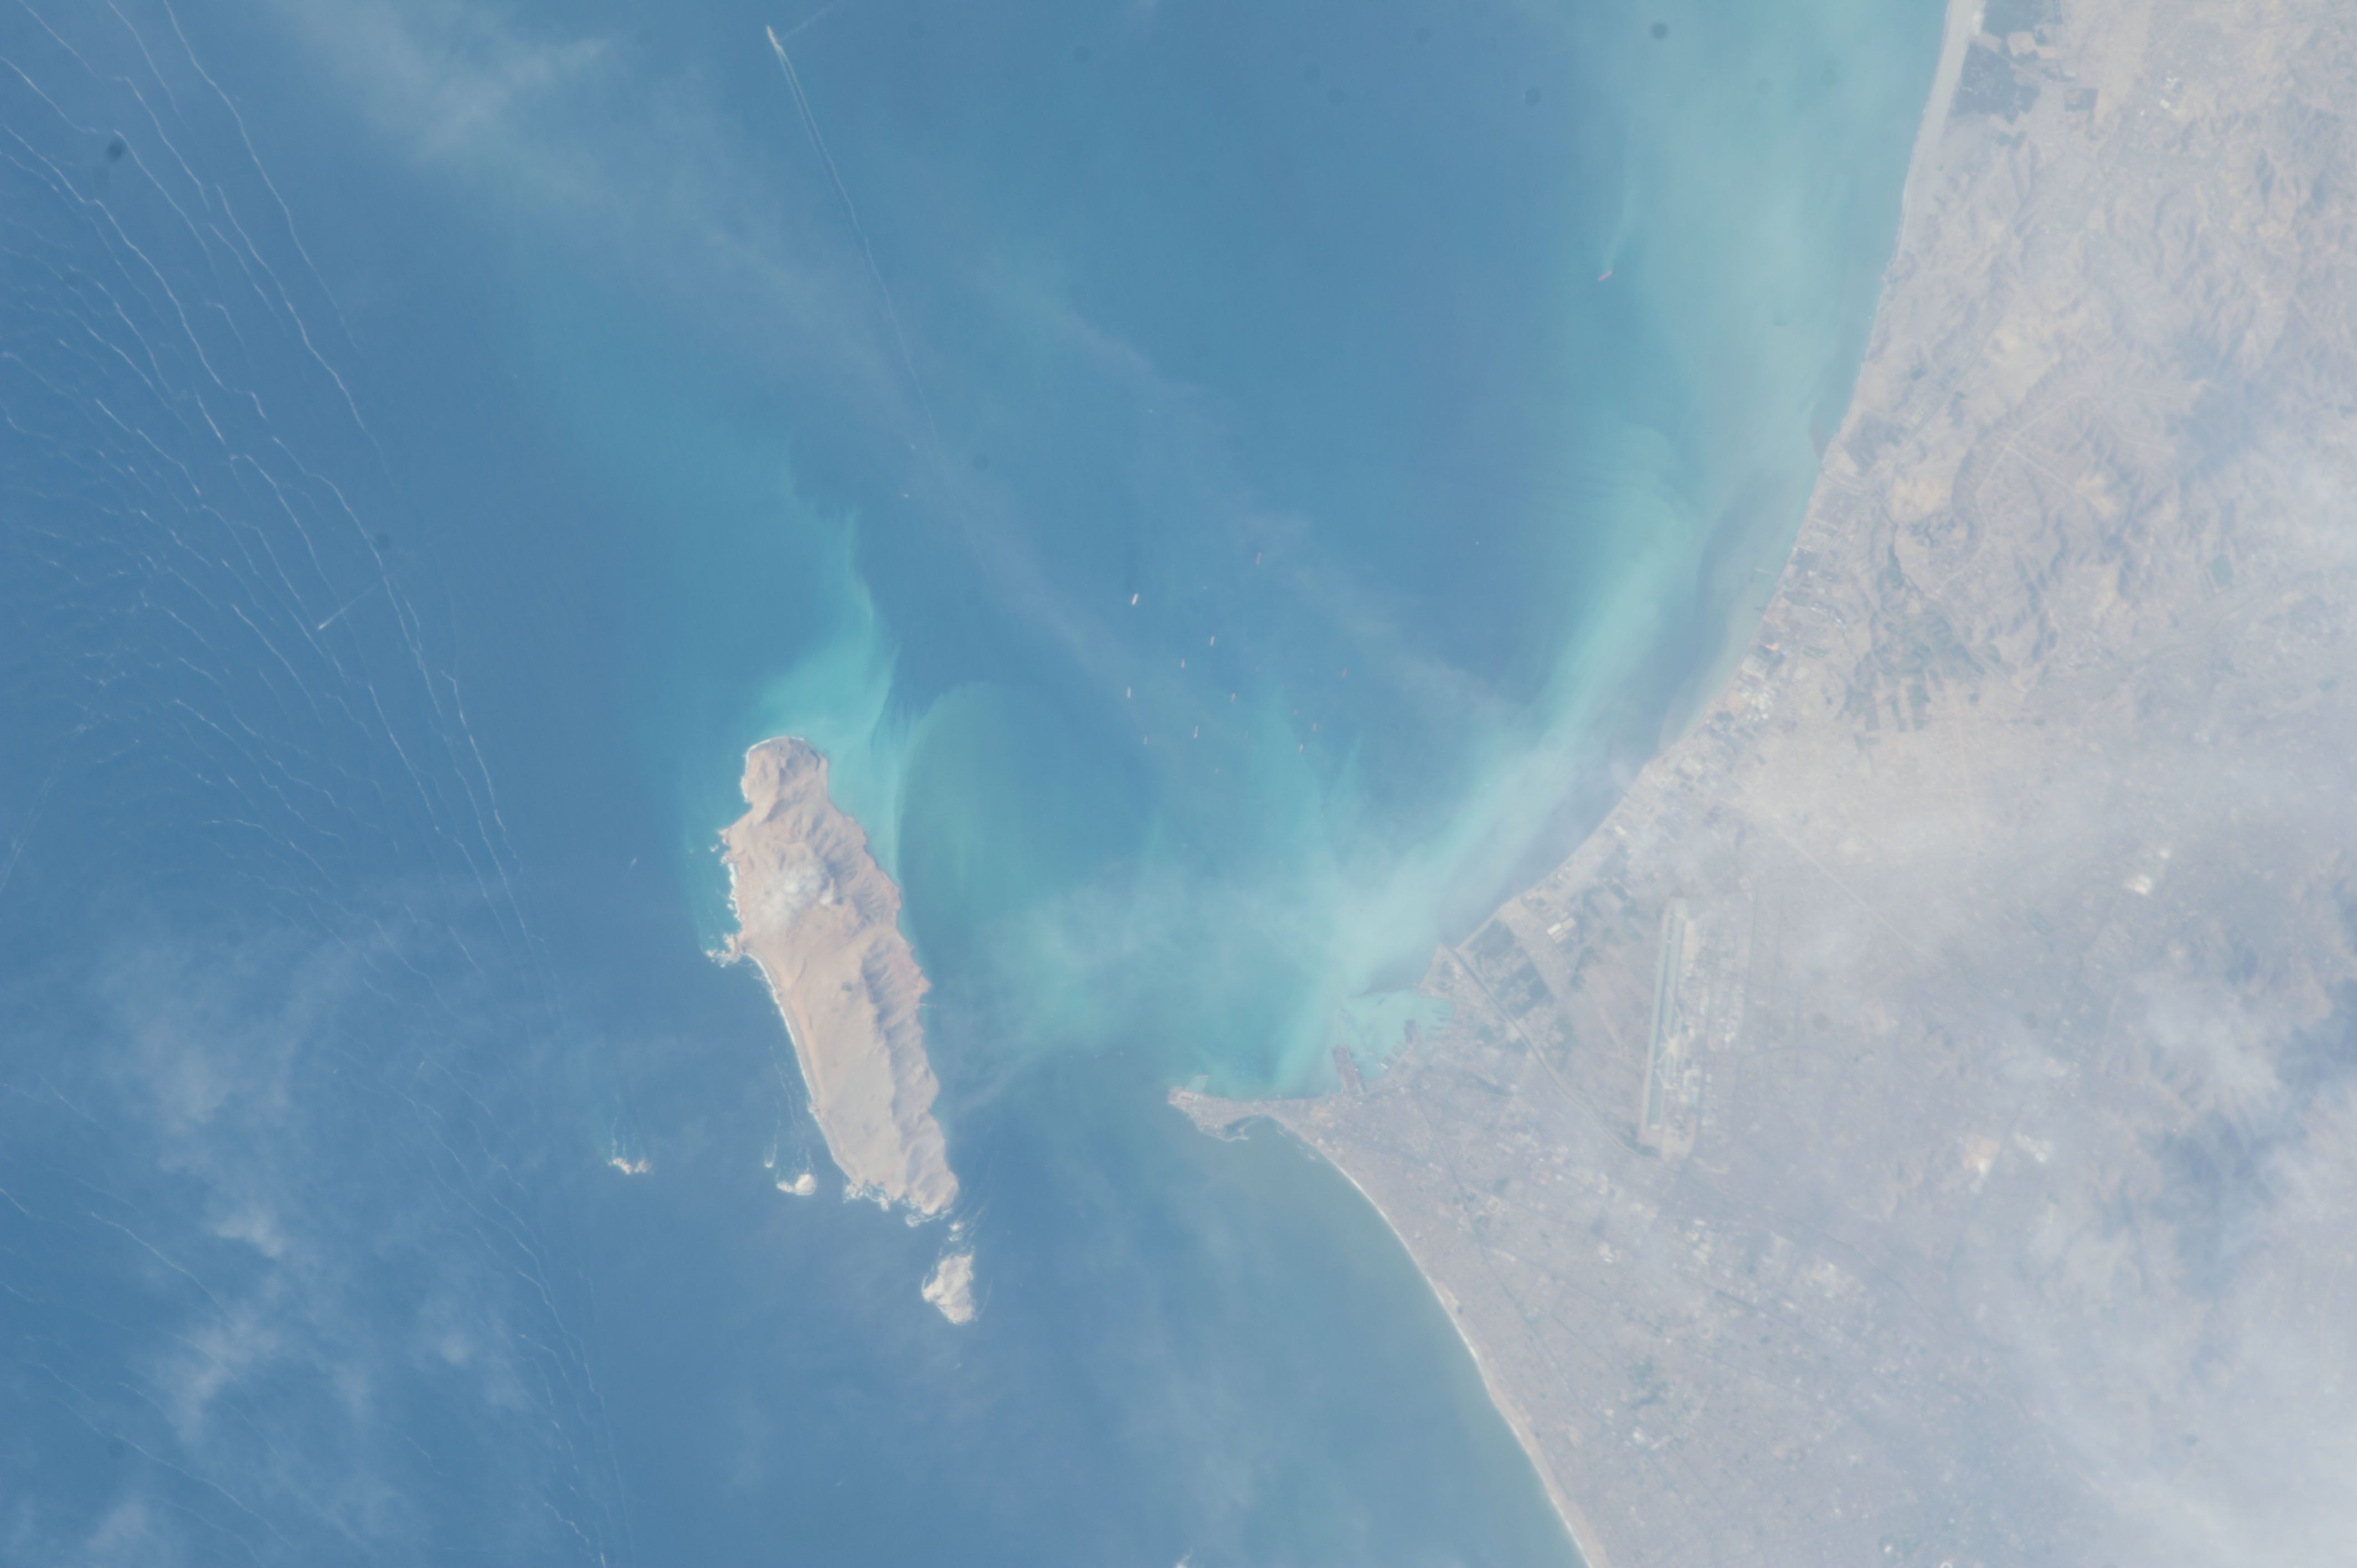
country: PERU
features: SAN LORENZO I., LIMA, CALLAO, BAY OF CALLAO, AIRPORT
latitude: -12.1
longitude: -77.2
